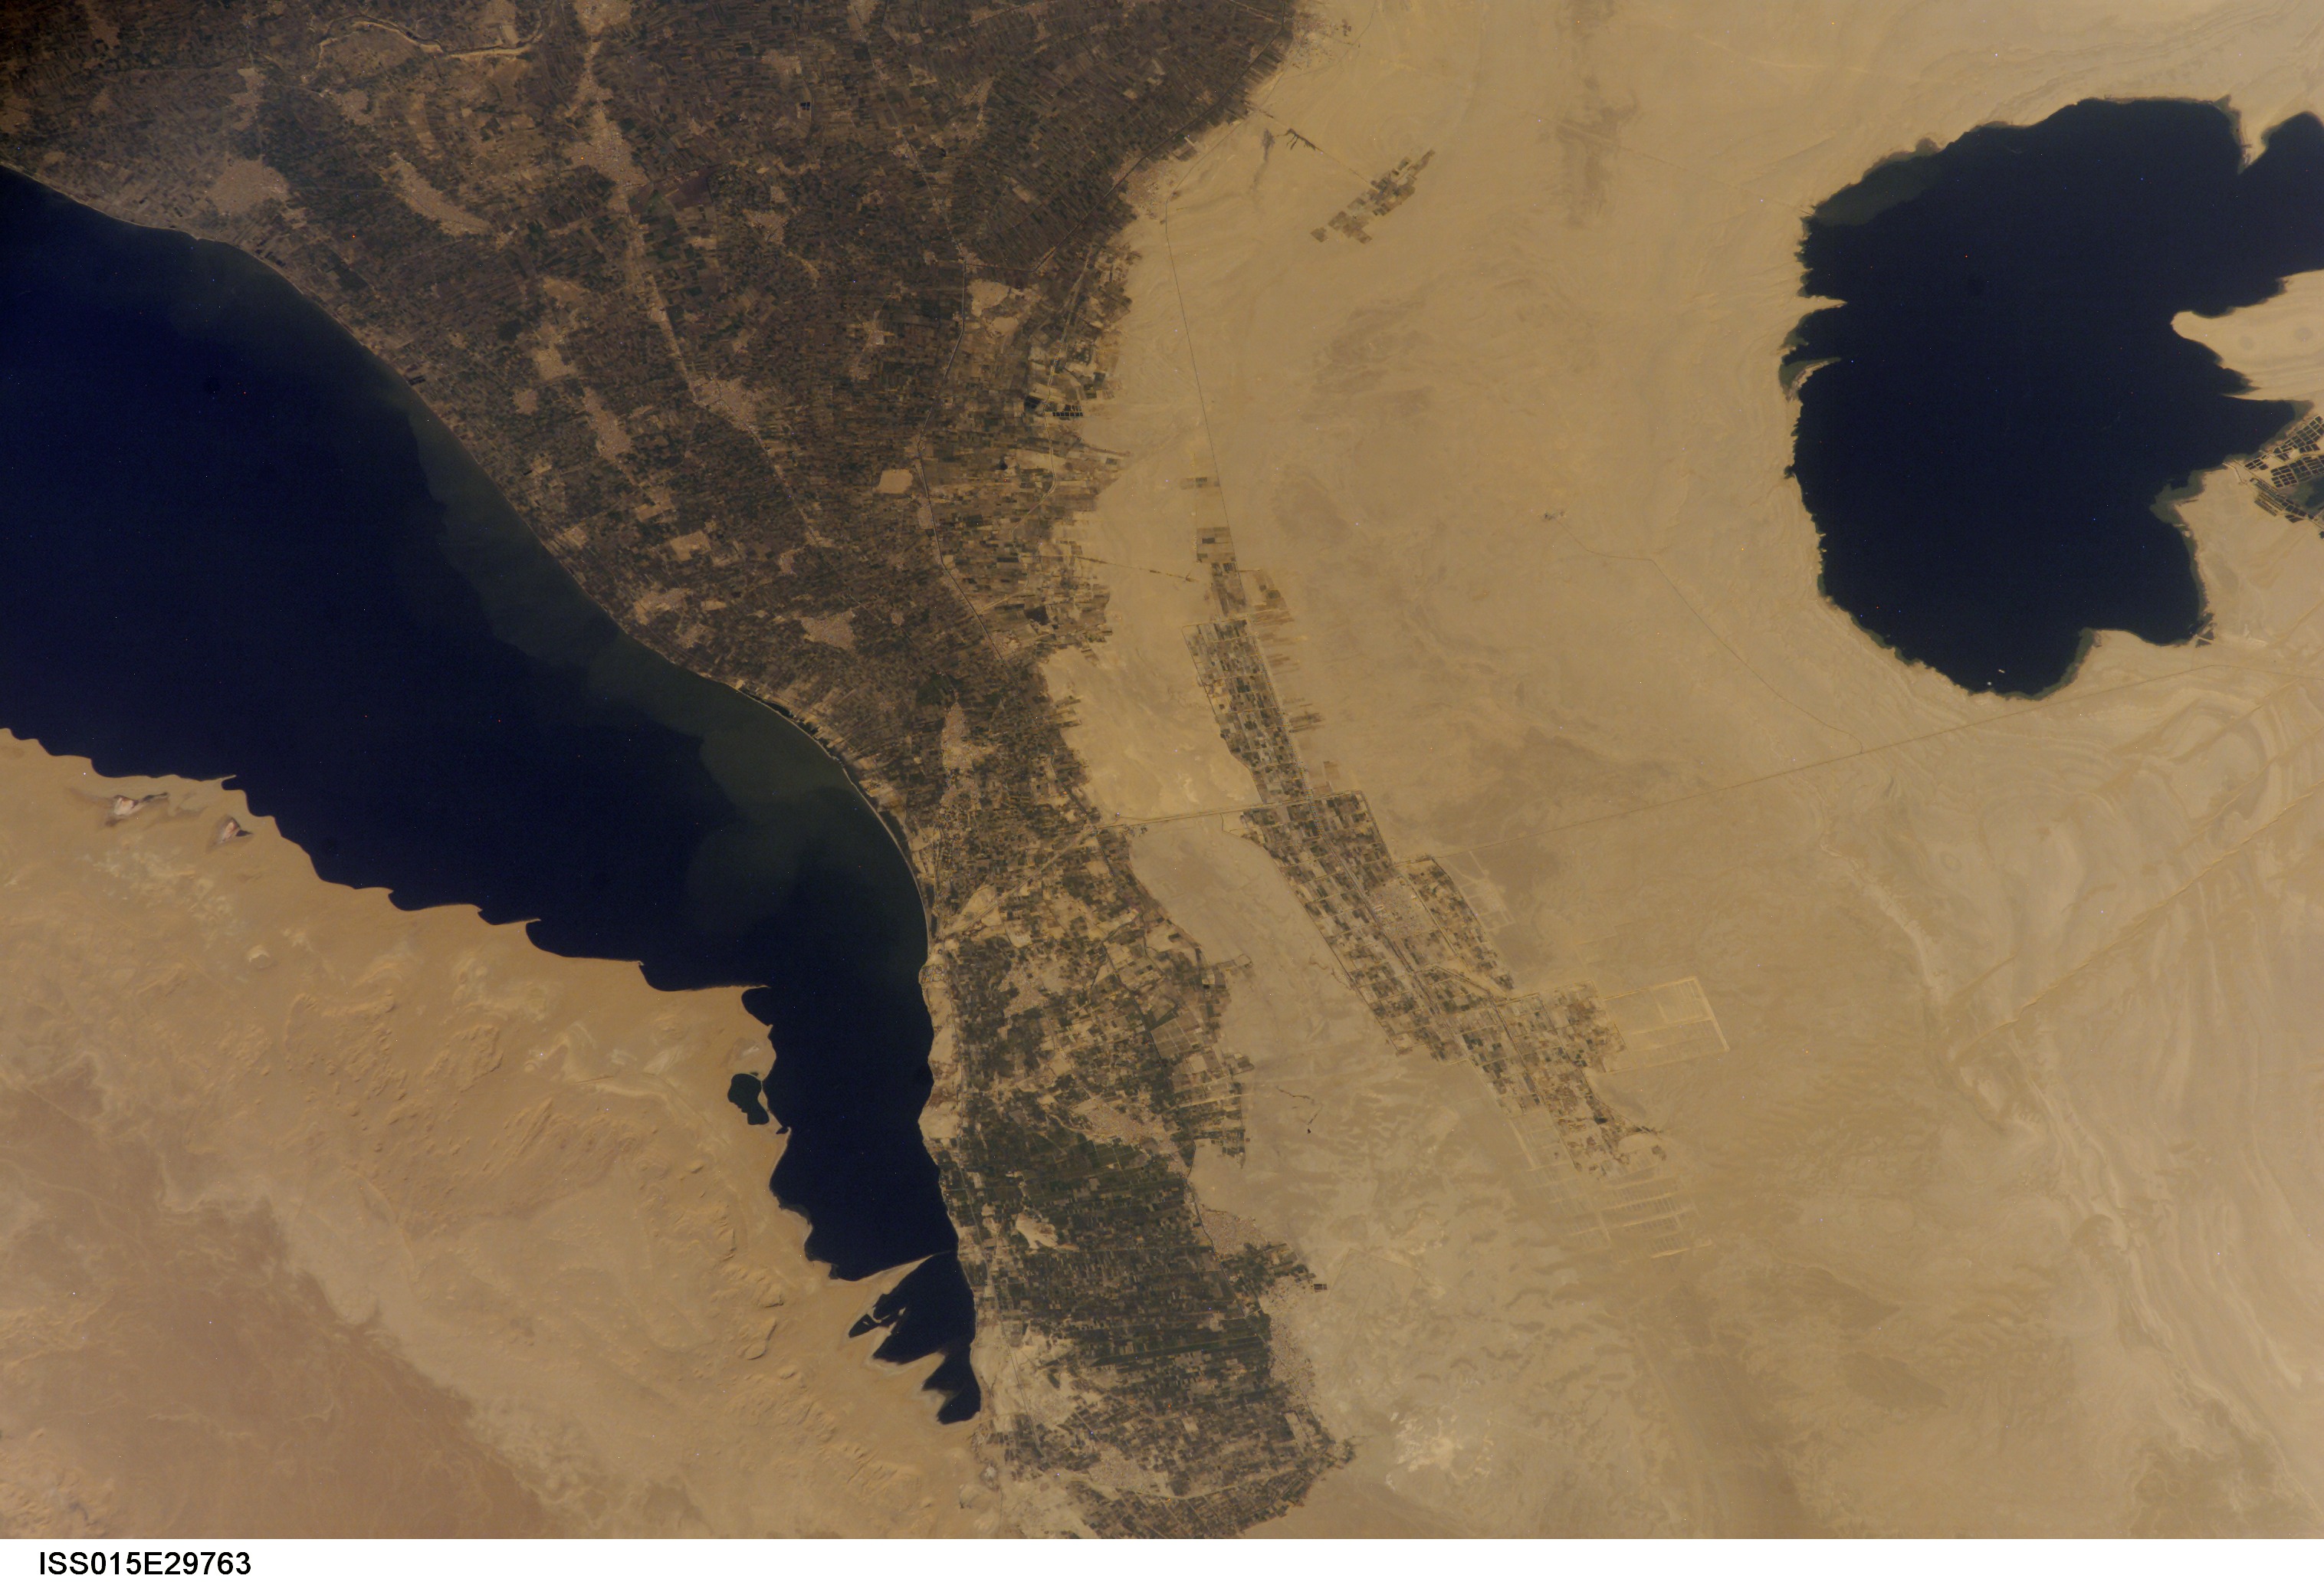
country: EGYPT
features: W. QARUN OASIS, AGR., L., DES.
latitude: 29.4
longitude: 30.5
